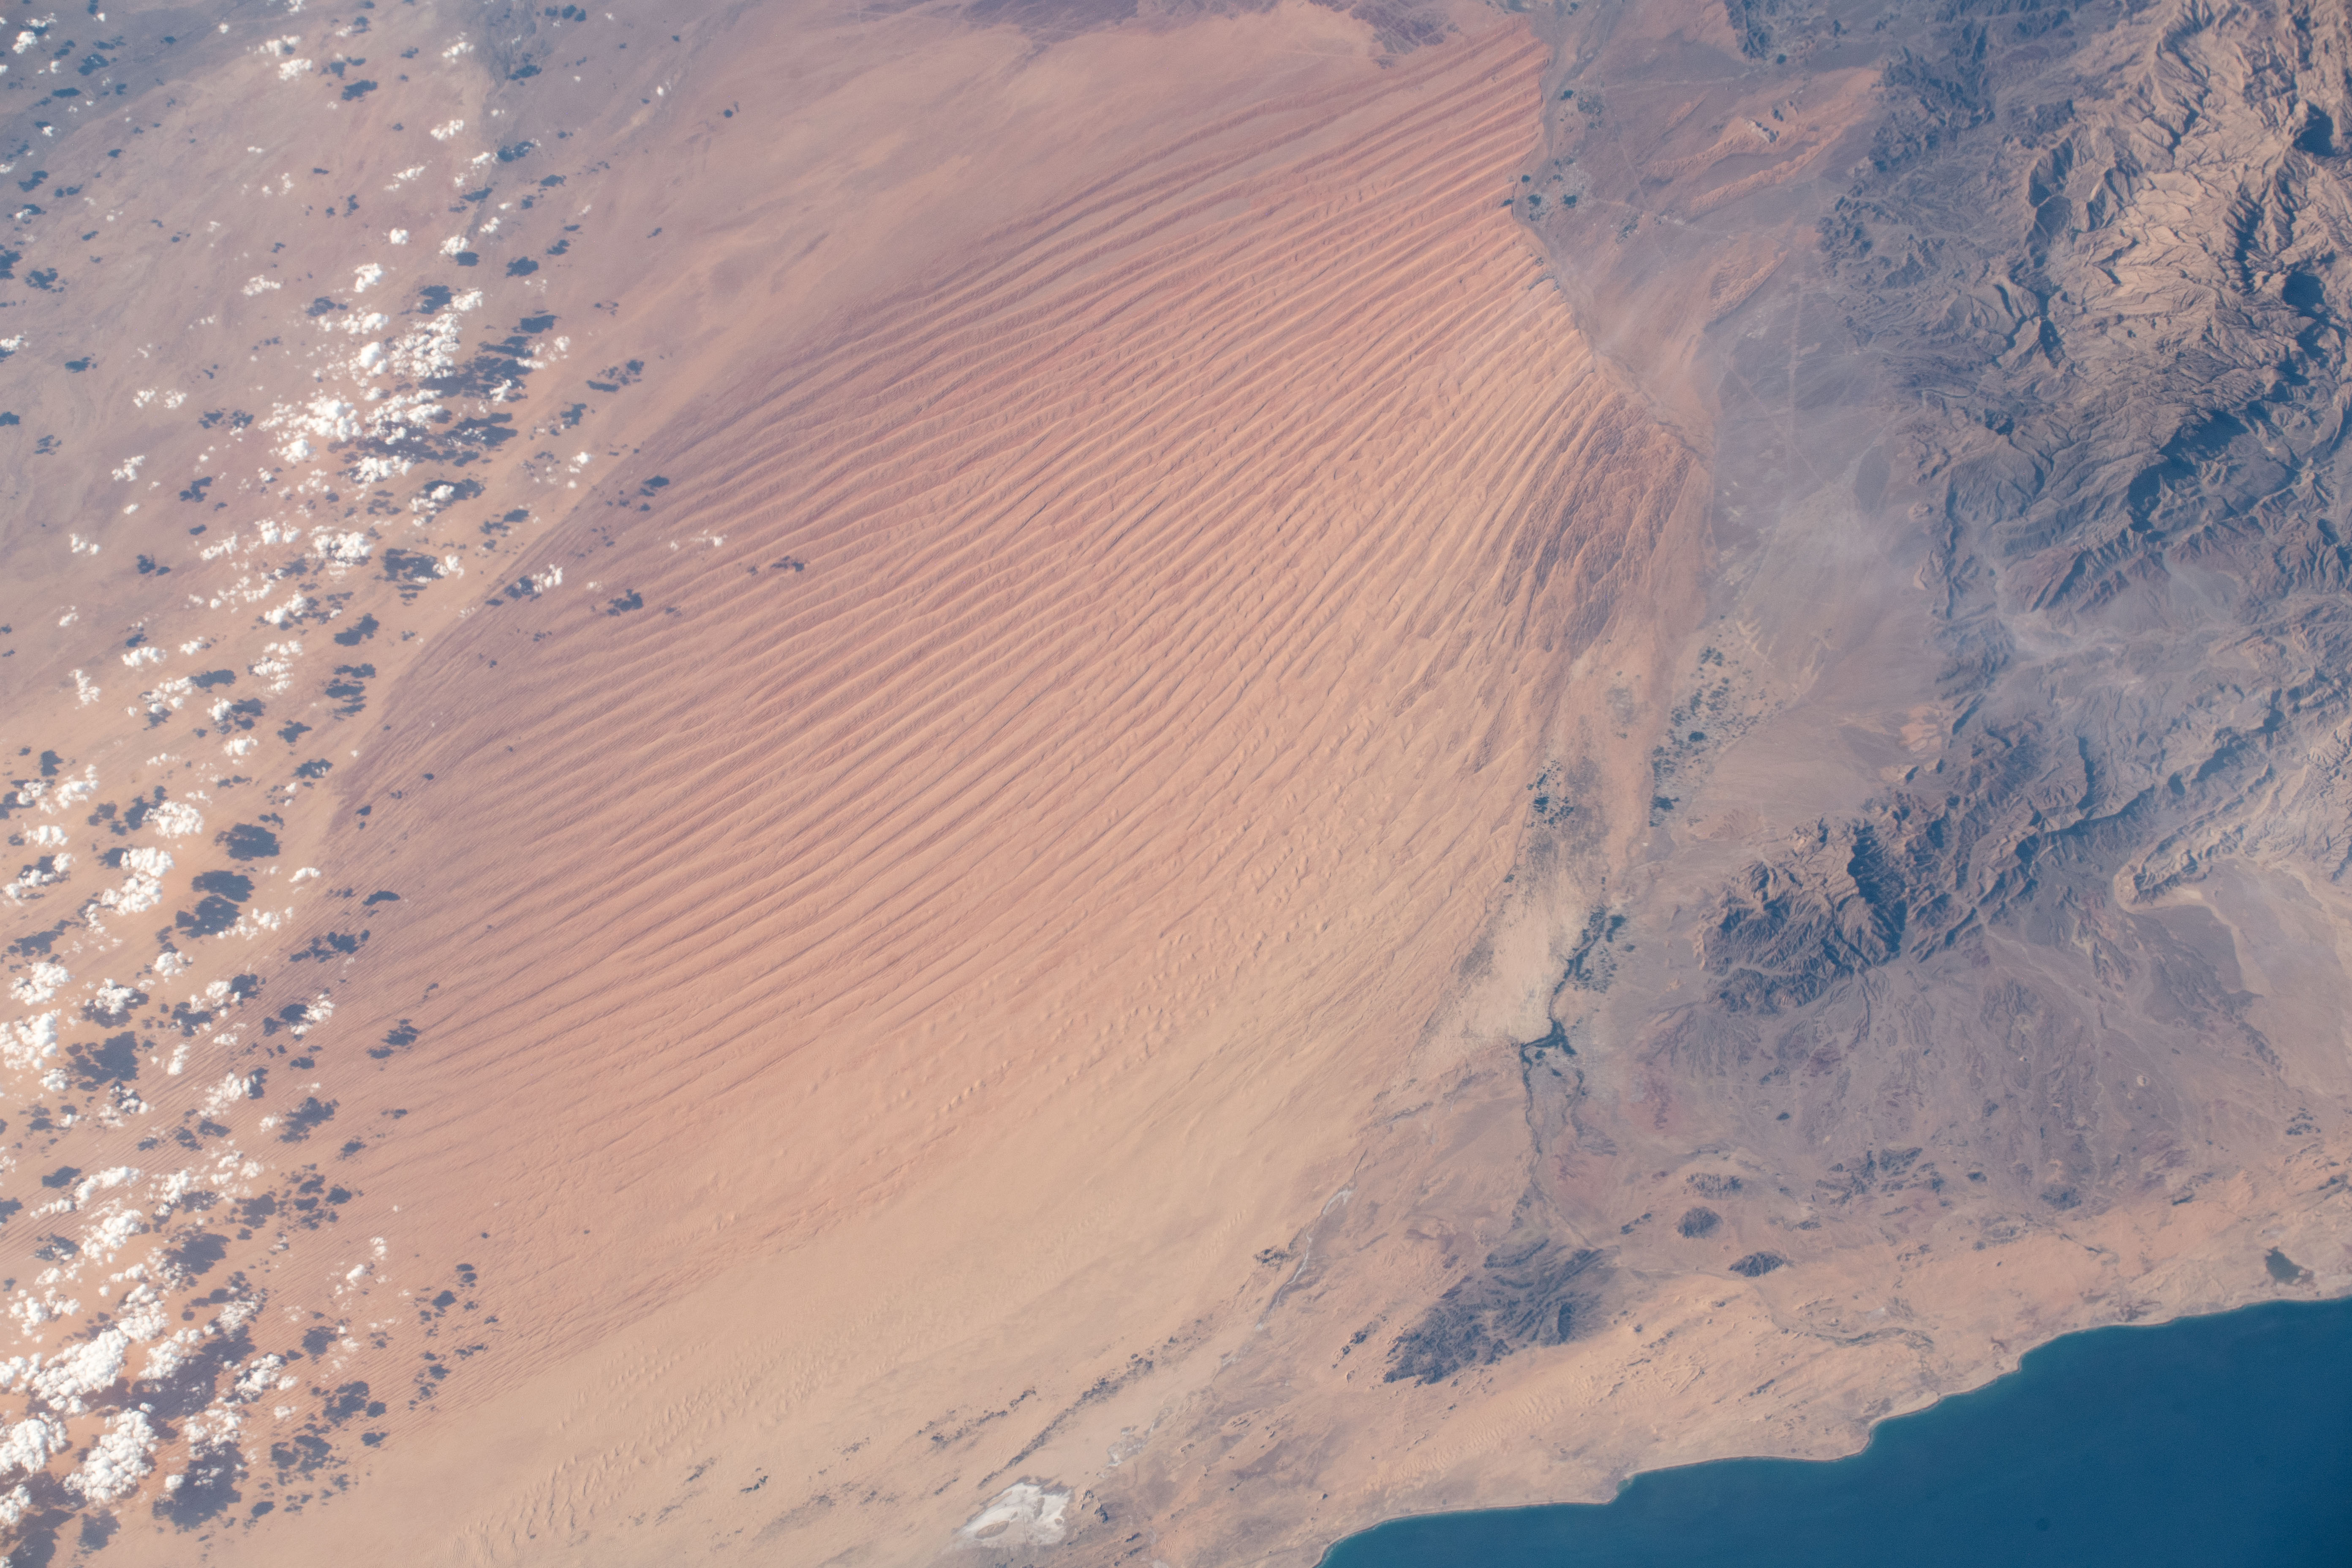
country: OMAN
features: AL HAJAR MOUNTAINS, WAHIBA SANDS DESERT
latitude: 22.1
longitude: 59.0
